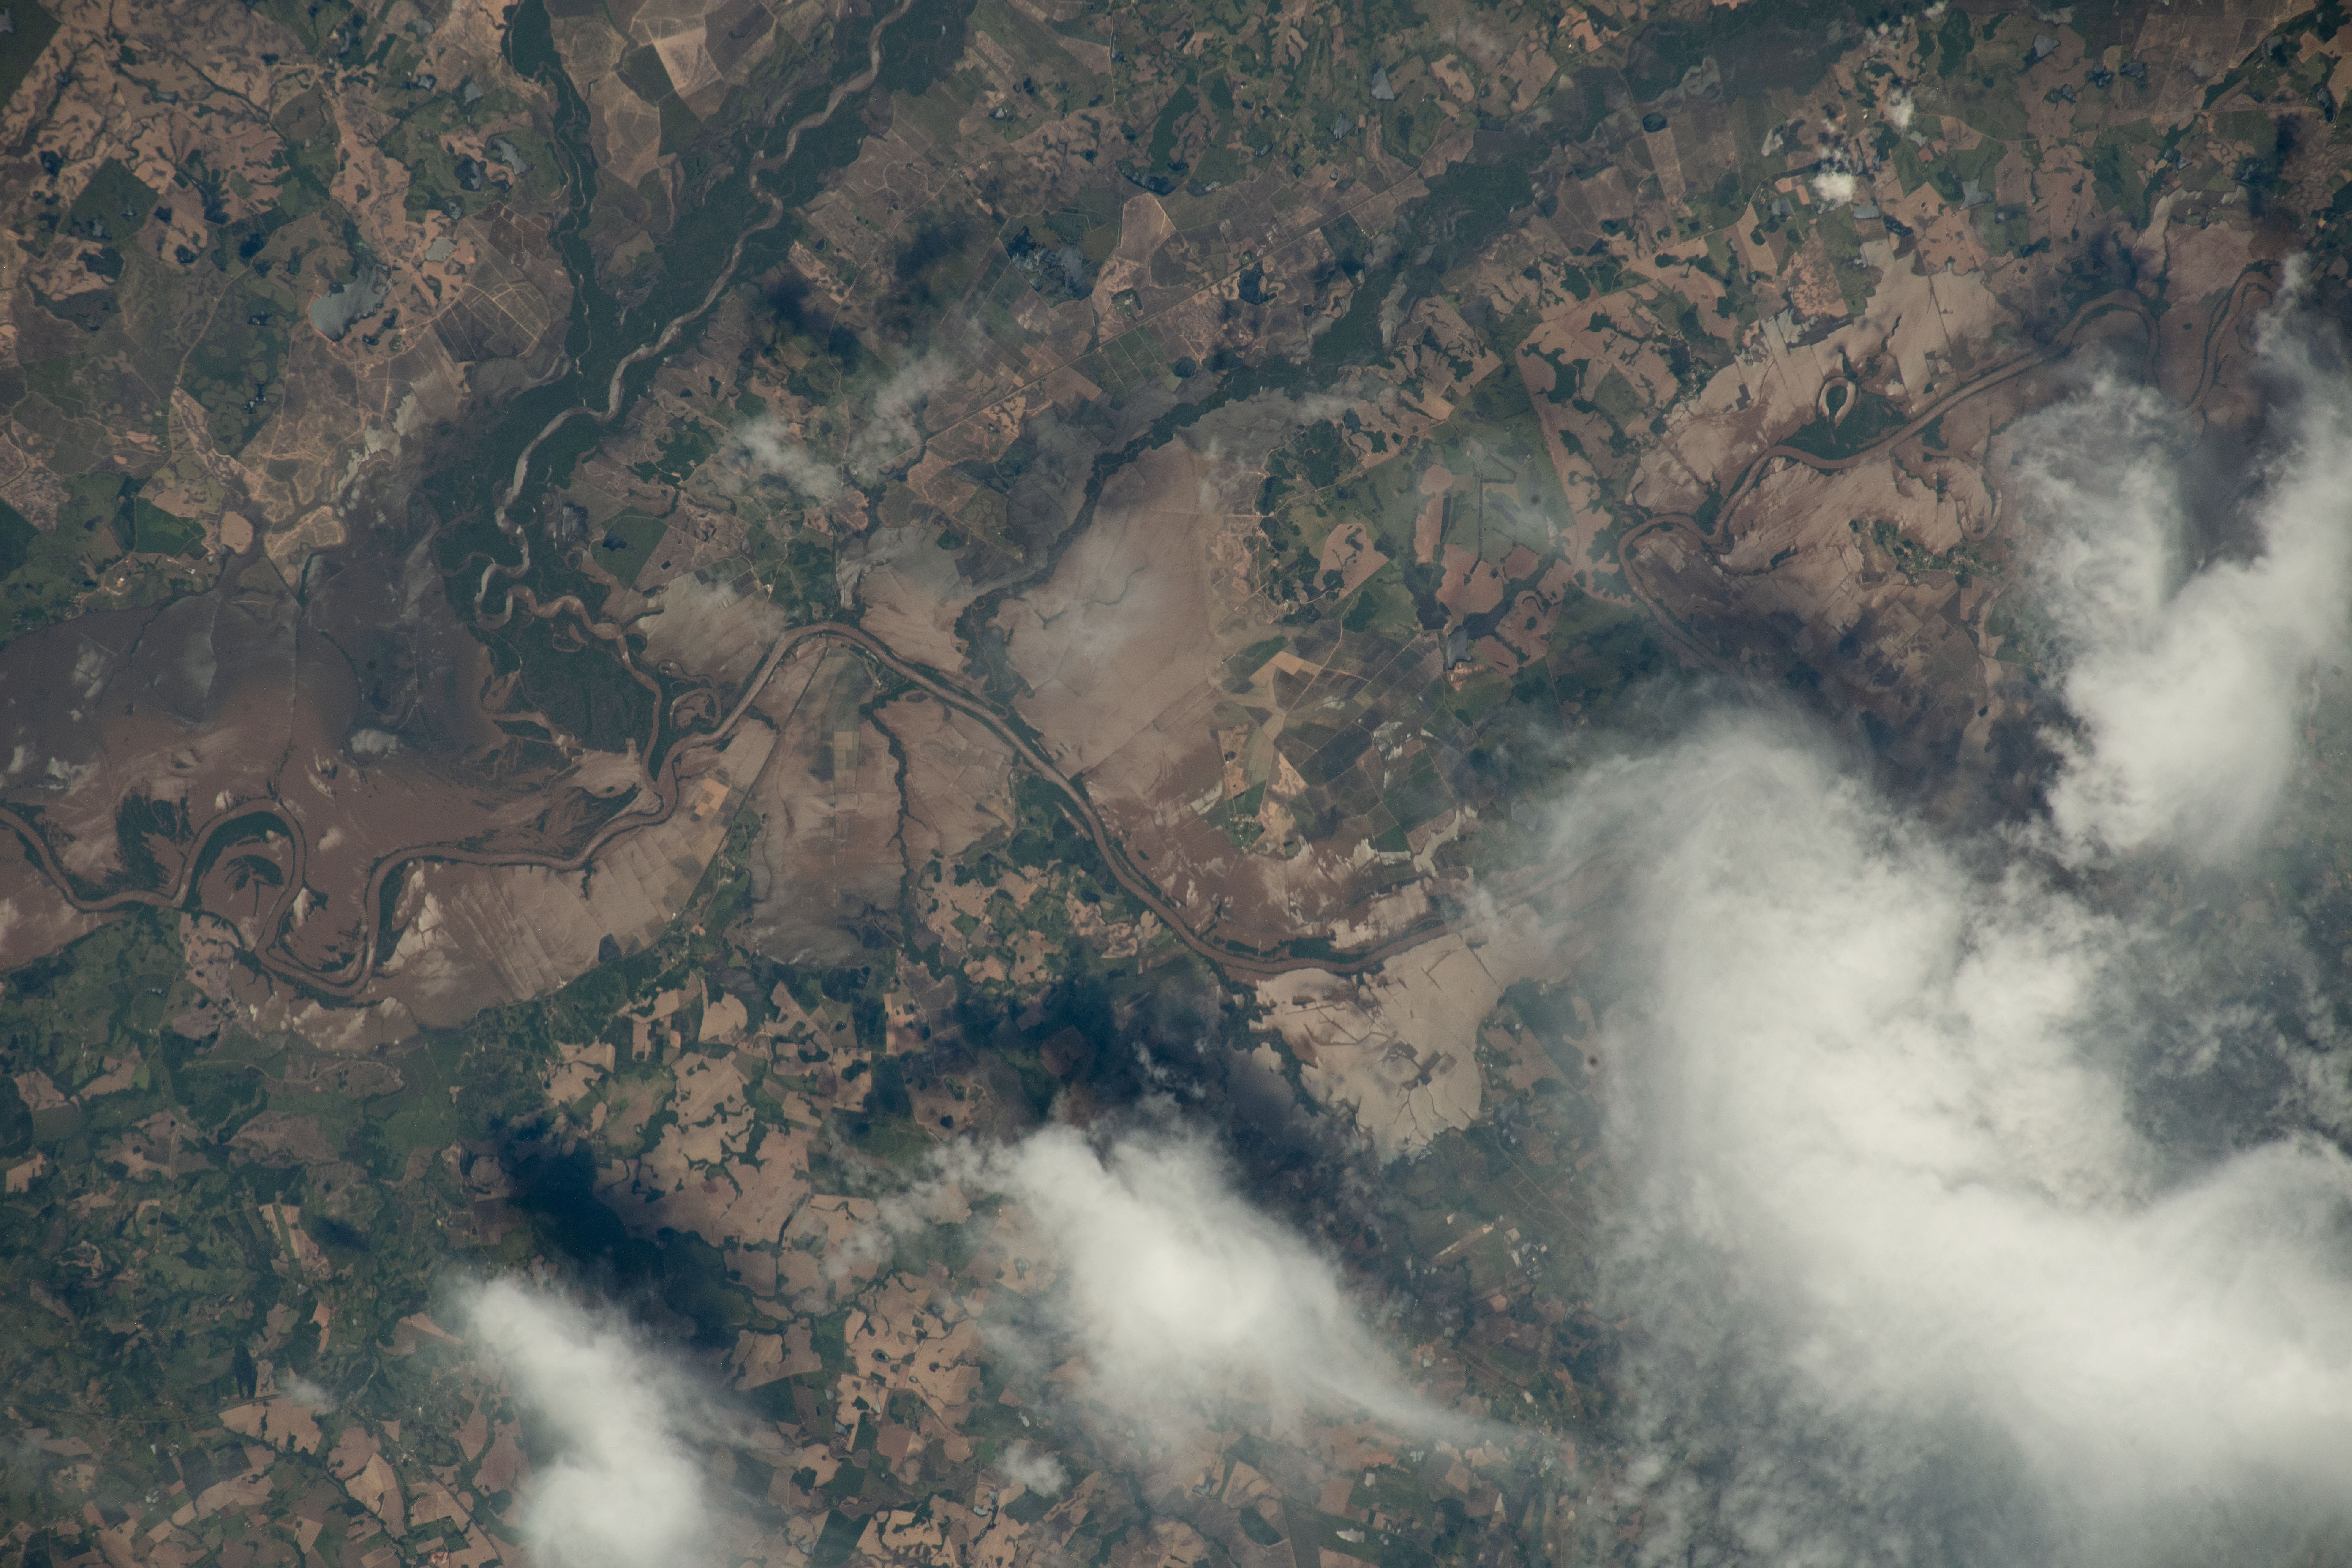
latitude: -29.9
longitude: -53.1
